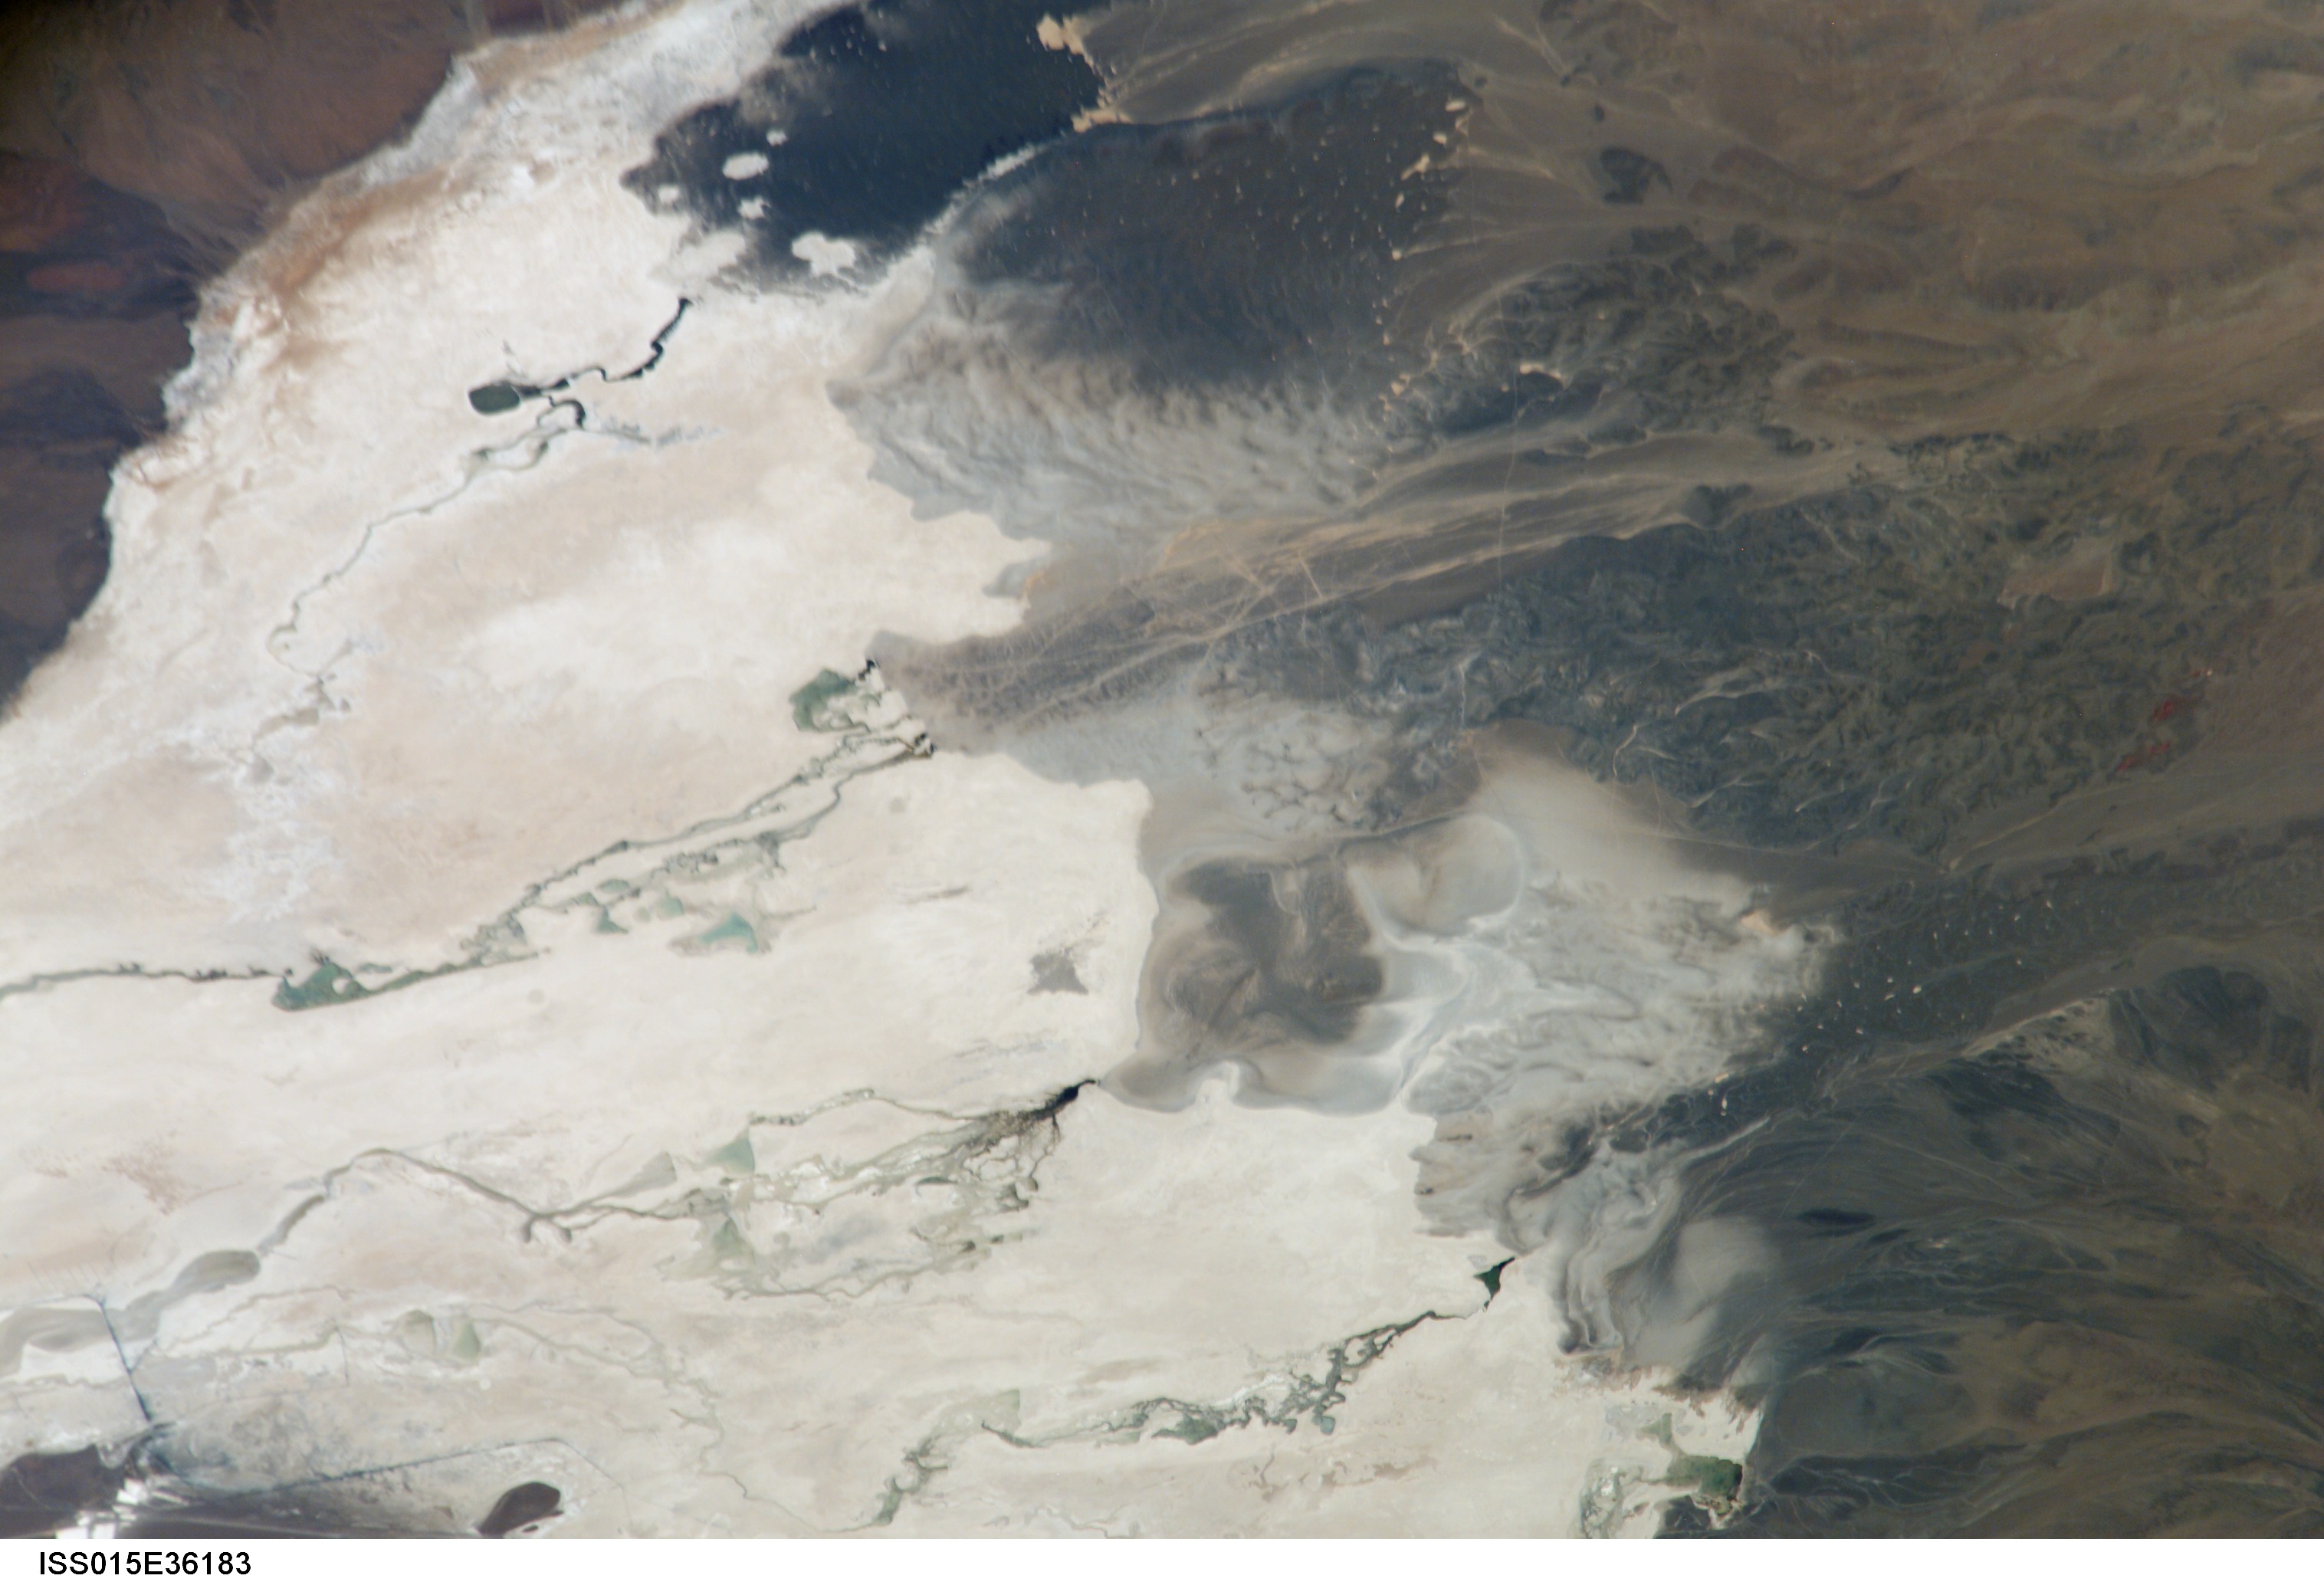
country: CHILE
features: NE. SALAR DE ASCOTAN
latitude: -21.5
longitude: -68.2
